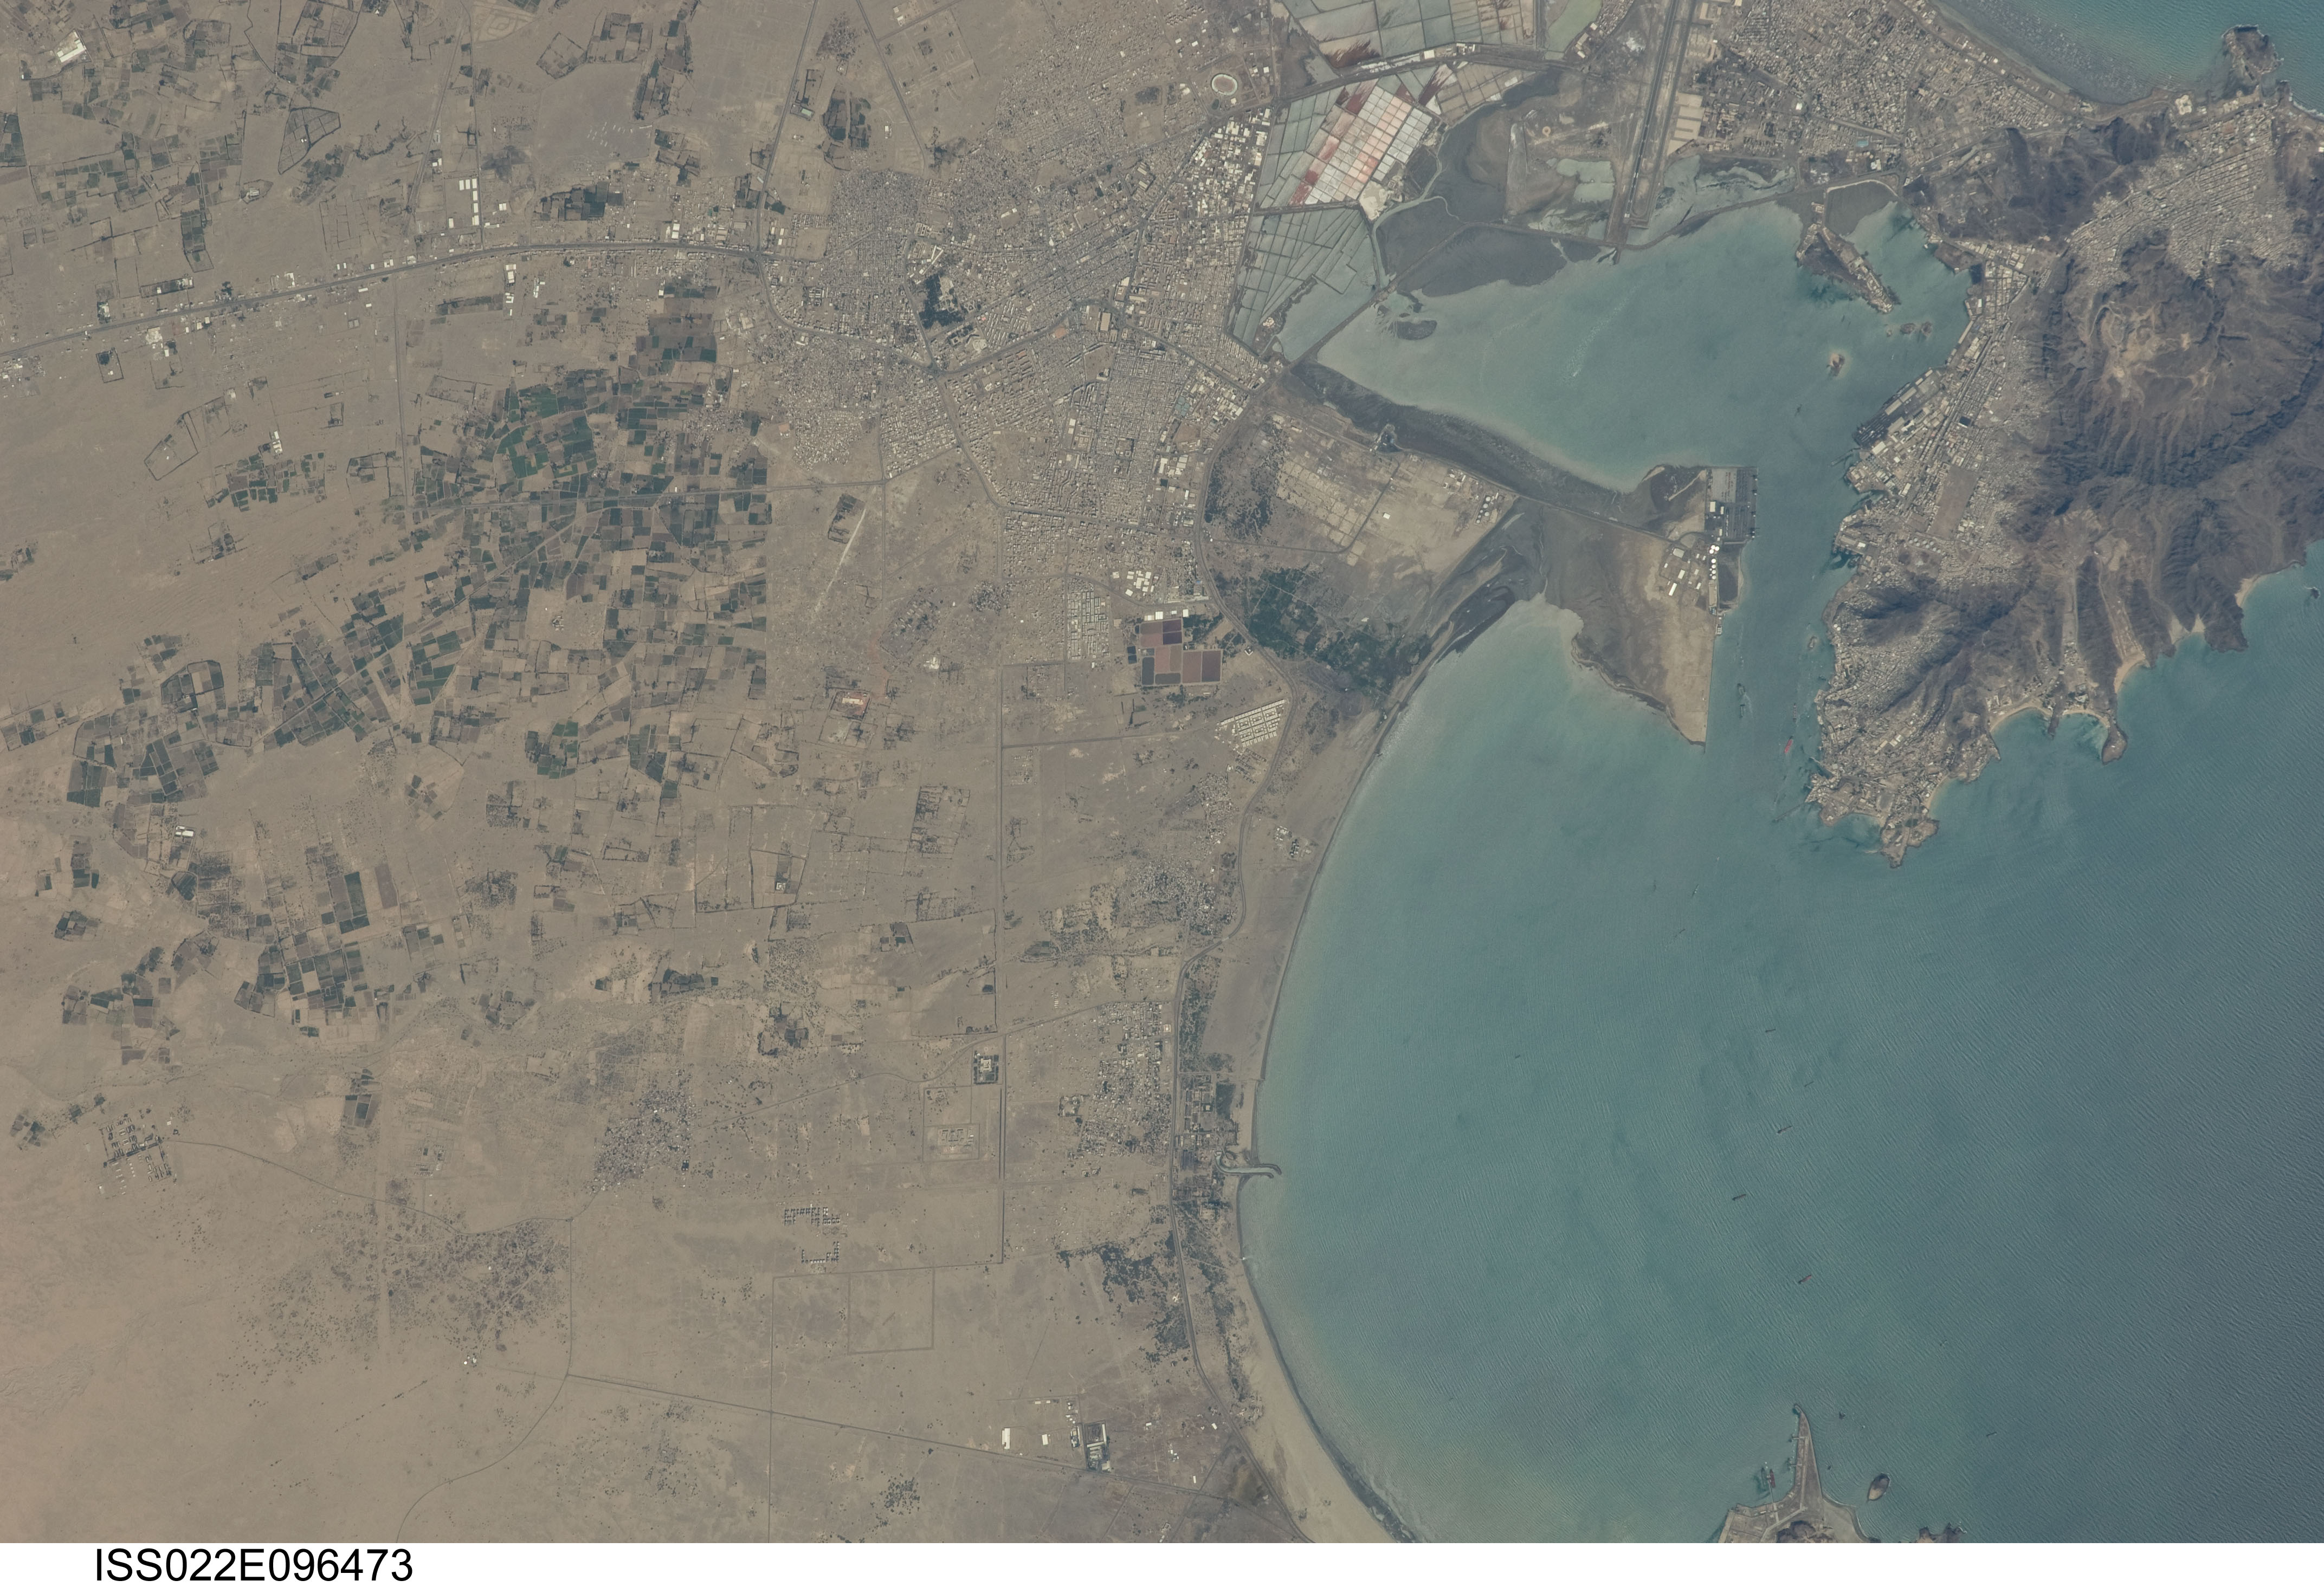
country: SOCOTRA
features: ADEN, BAY, PORT, SALT PONDS, AGR.
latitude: 12.9
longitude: 45.0
